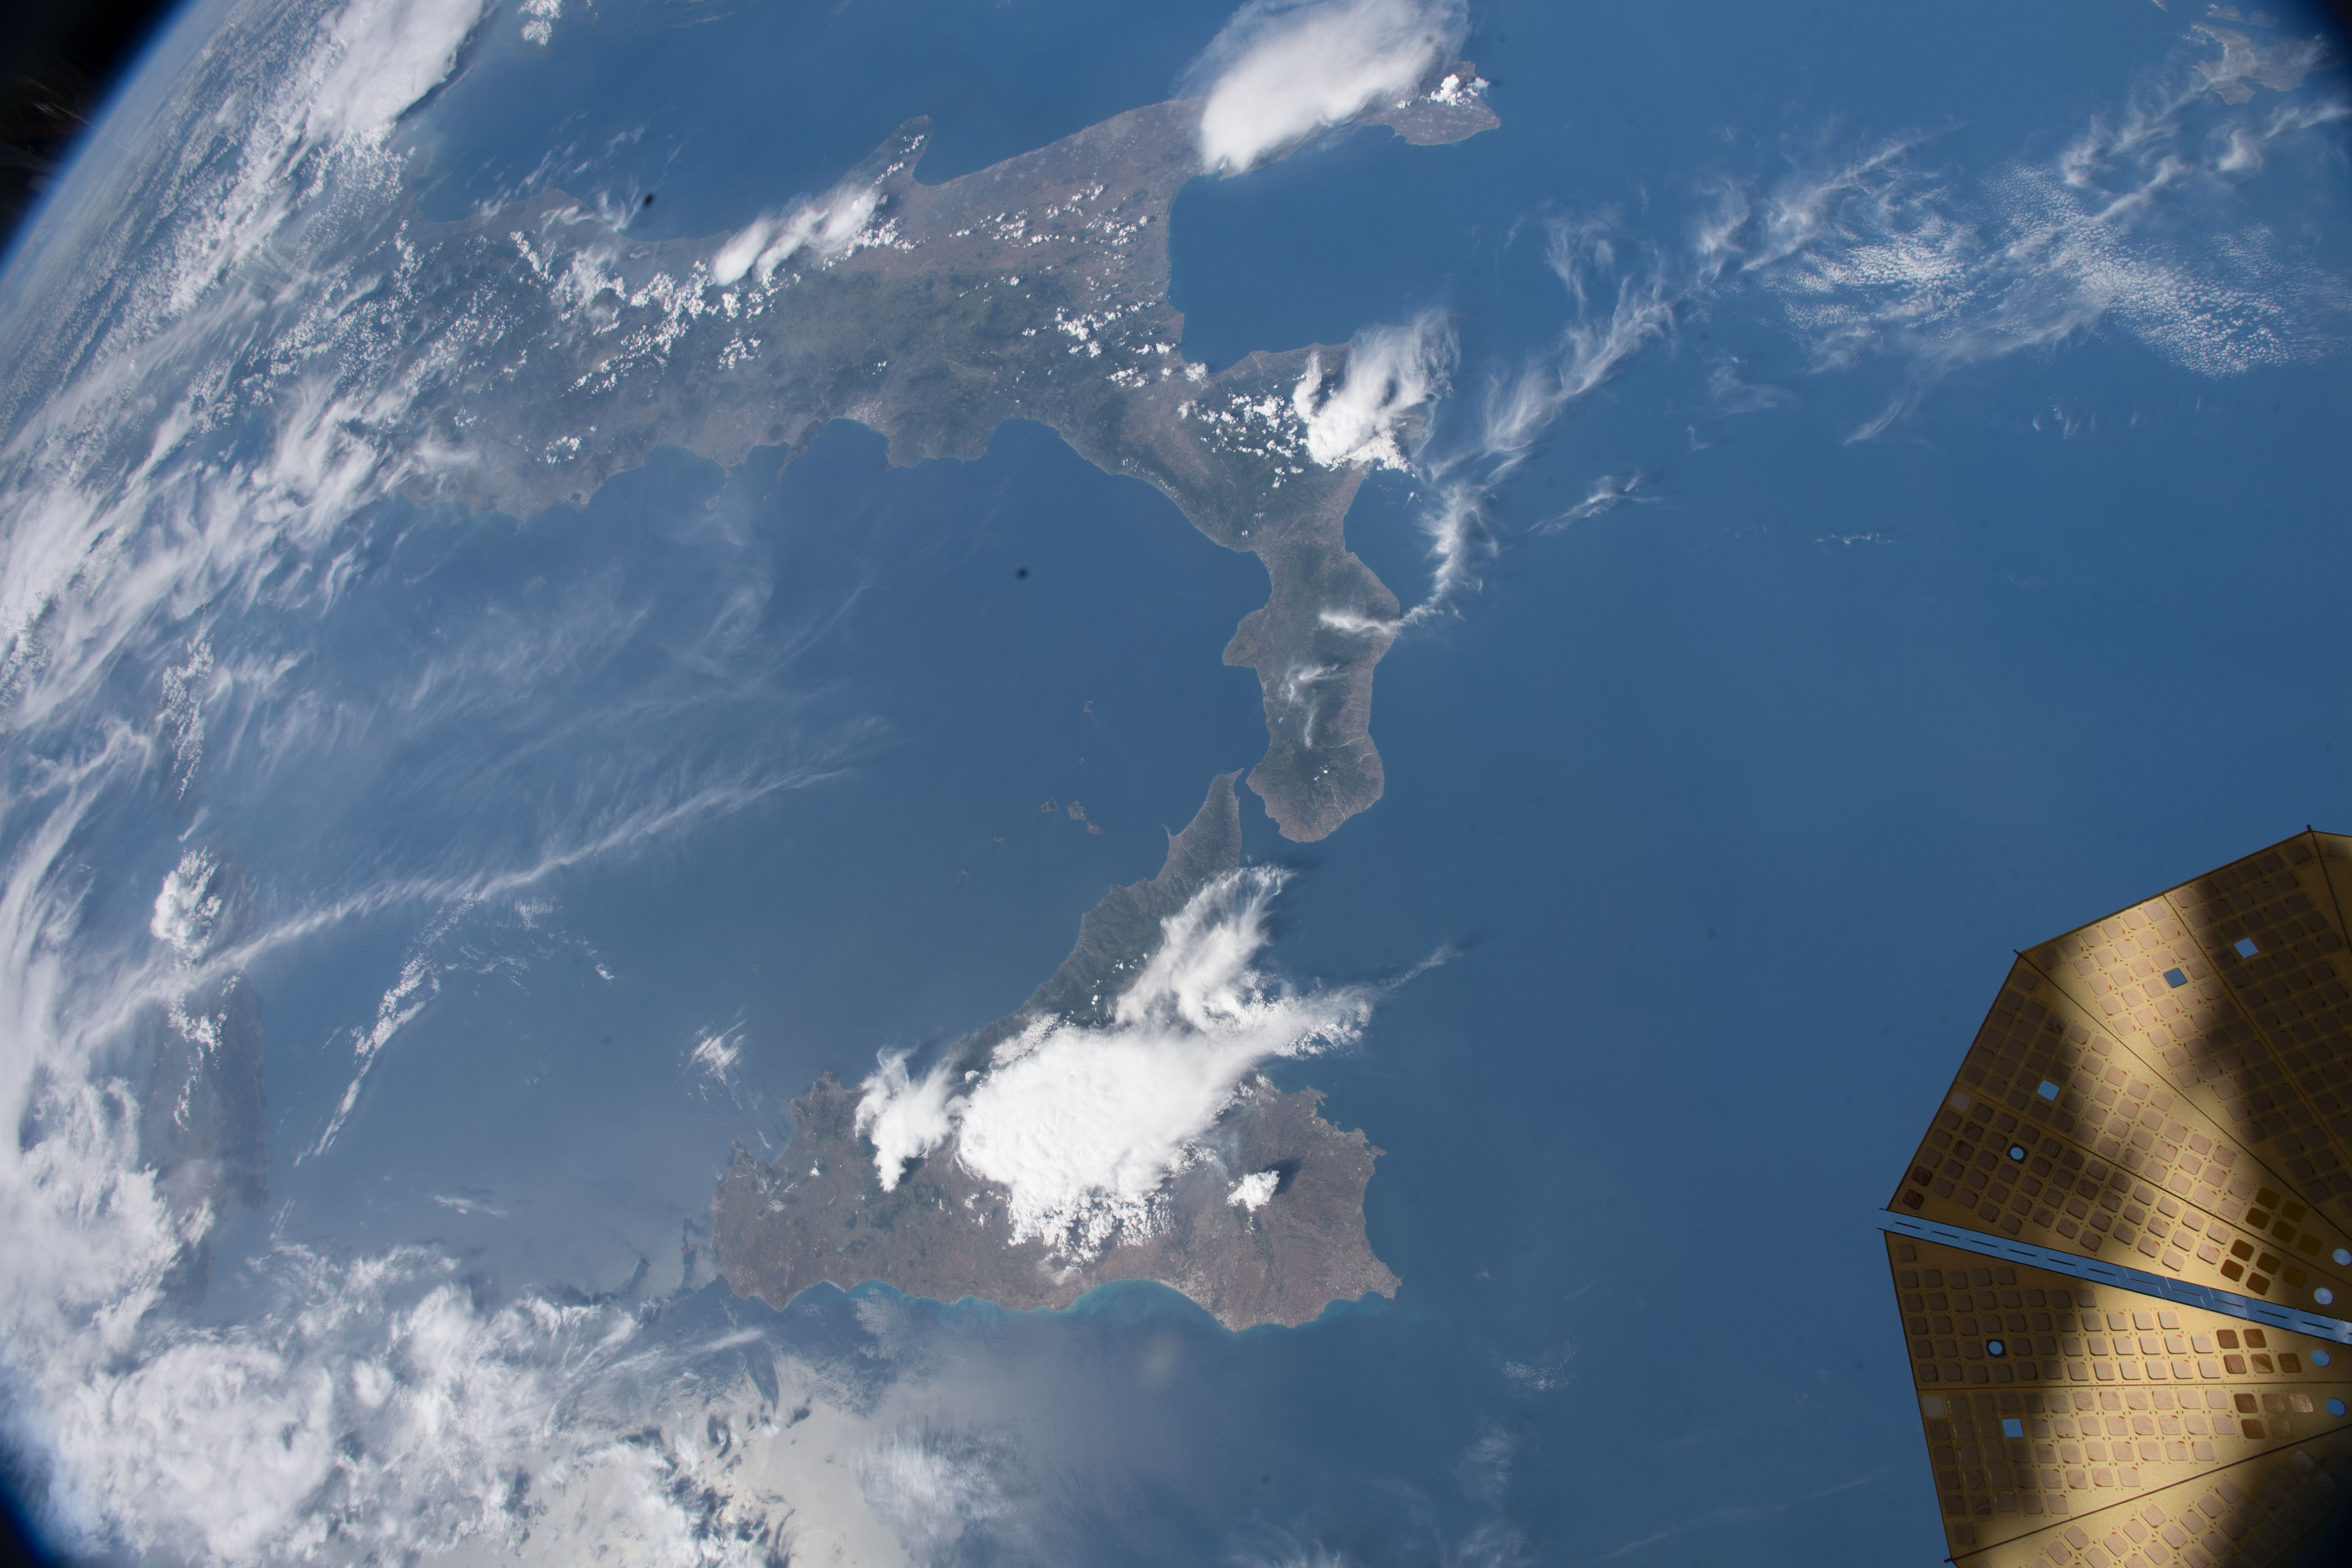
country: ITALY
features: COAST, TYRRHENIAN SEA, POLICASTRO TERRACE
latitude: 38.4
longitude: 15.5
